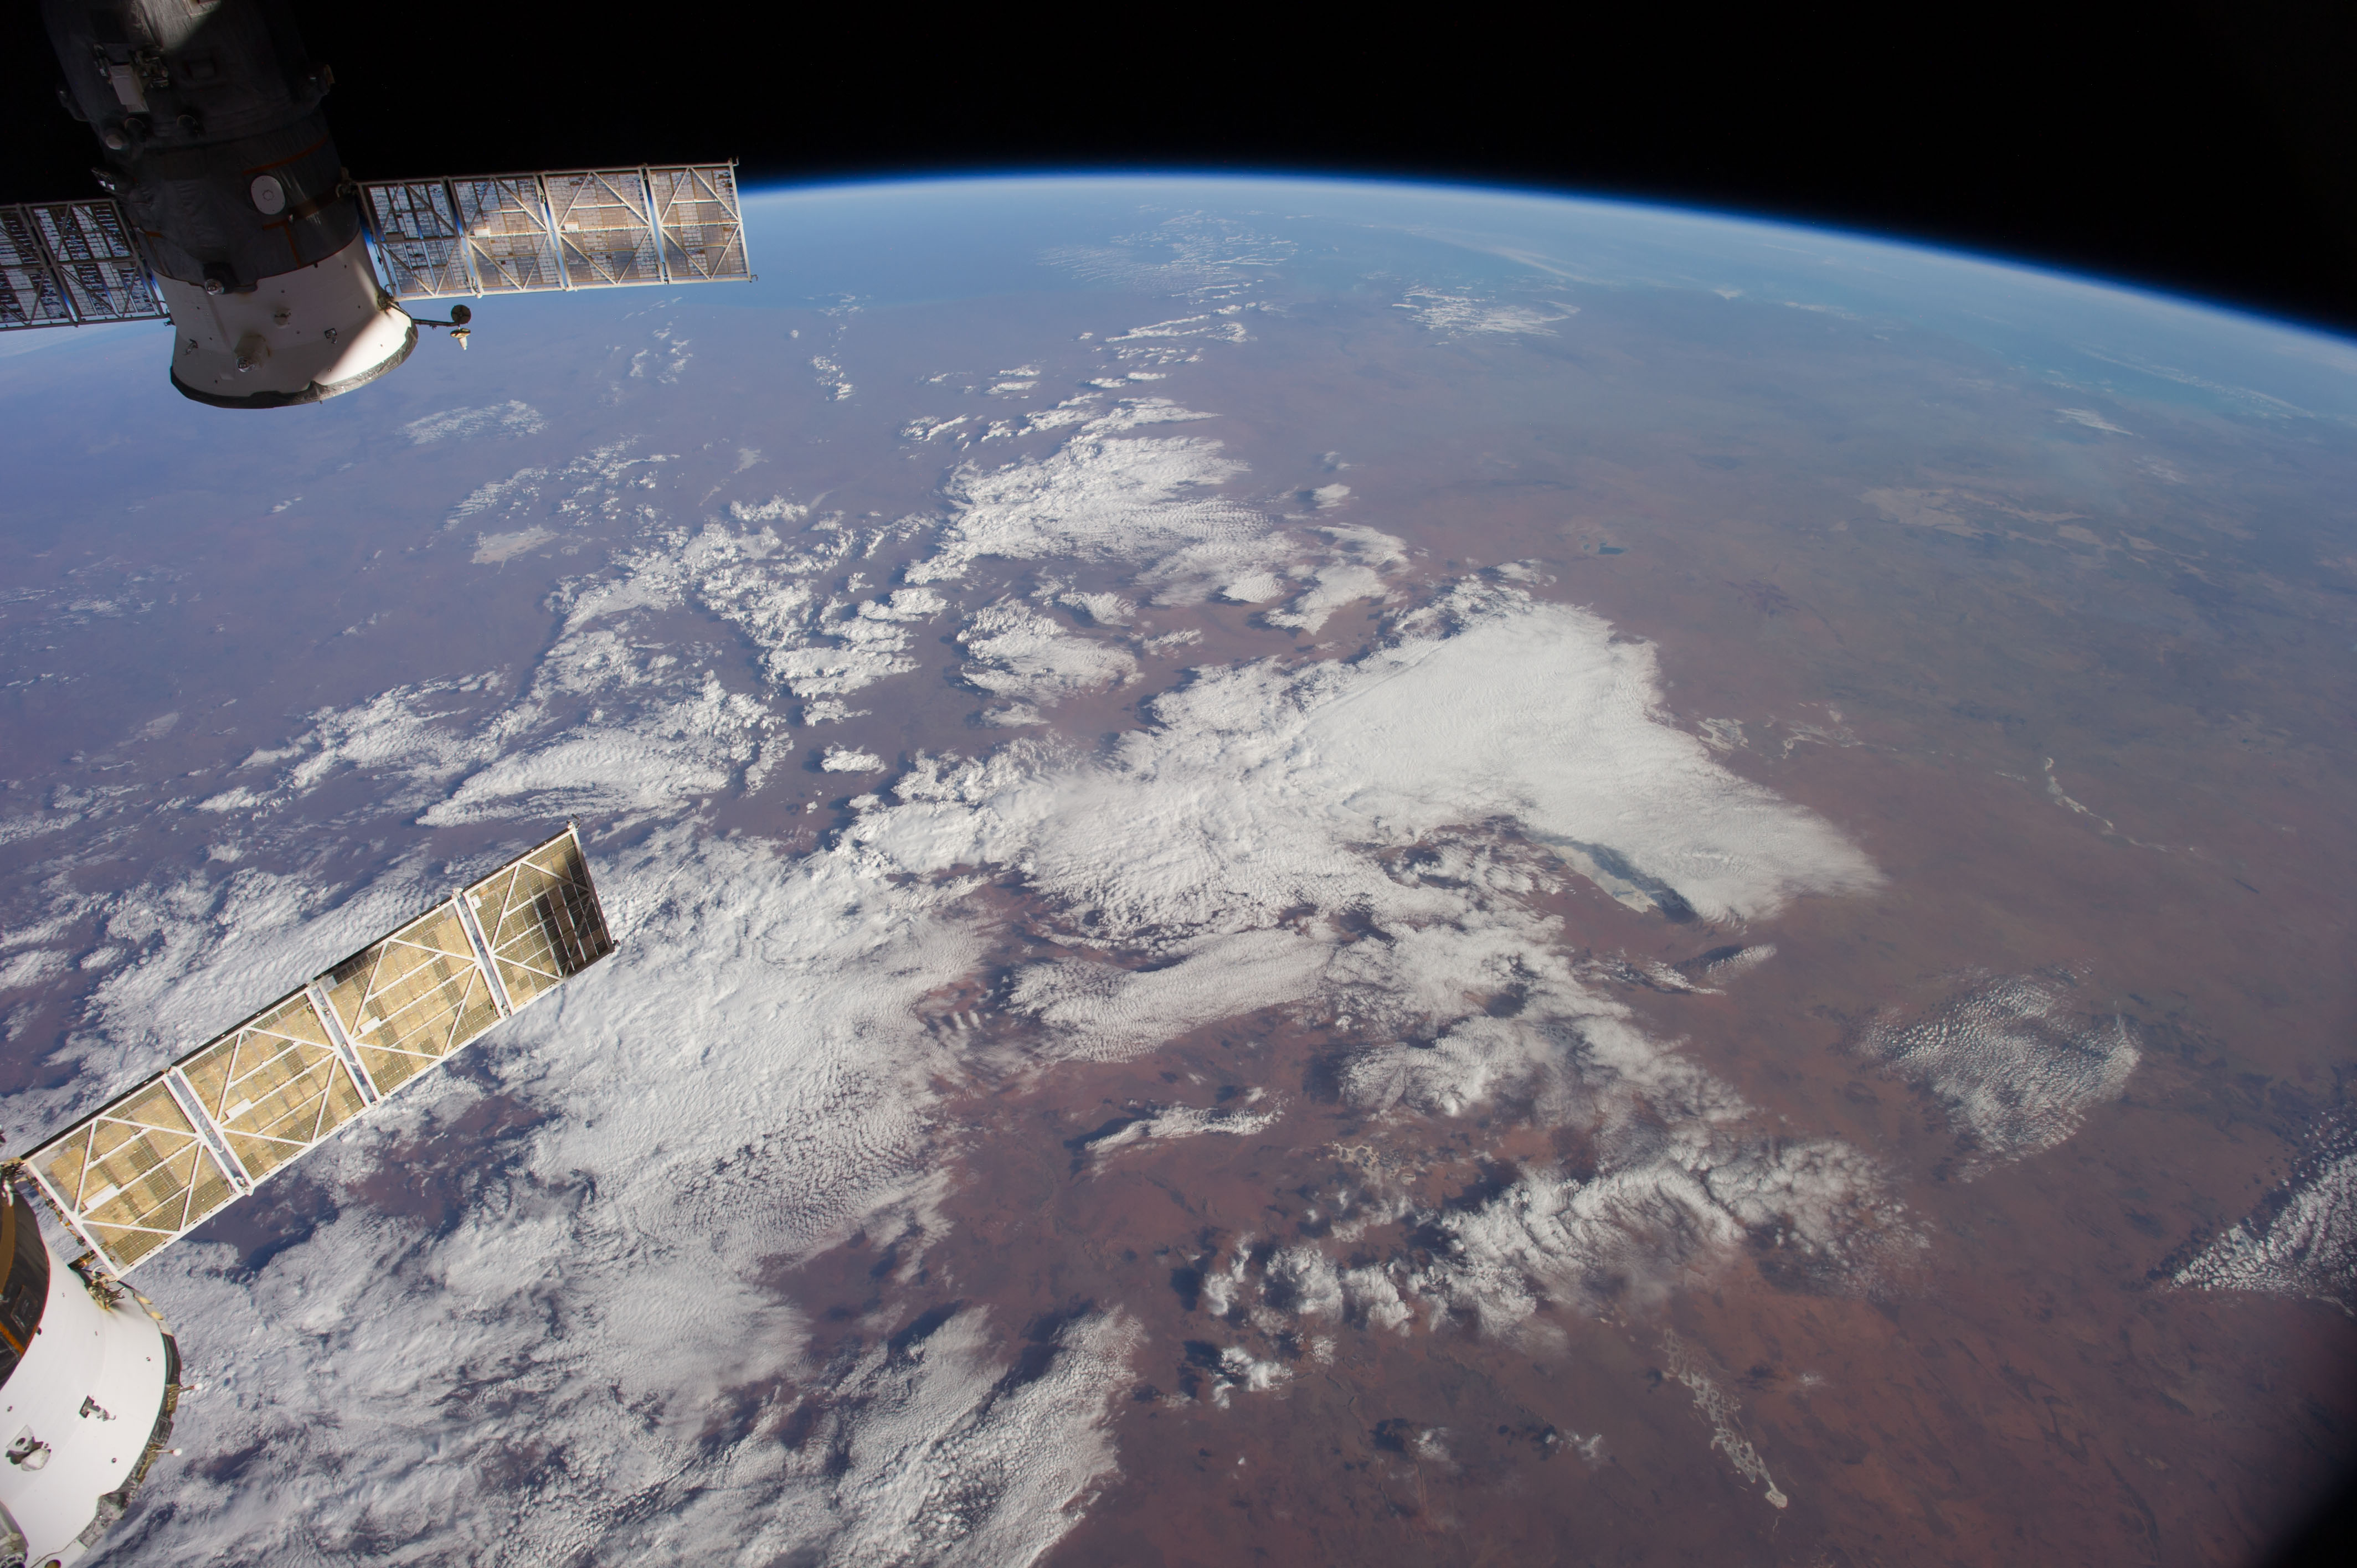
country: AUSTRALIA-WA
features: INDIAN O., L. GREGORY, L. MACKAY, GREAT SANDY DES., GIBSON DES., ATMOSPHERIC LIMB
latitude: -23.5
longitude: 127.0
